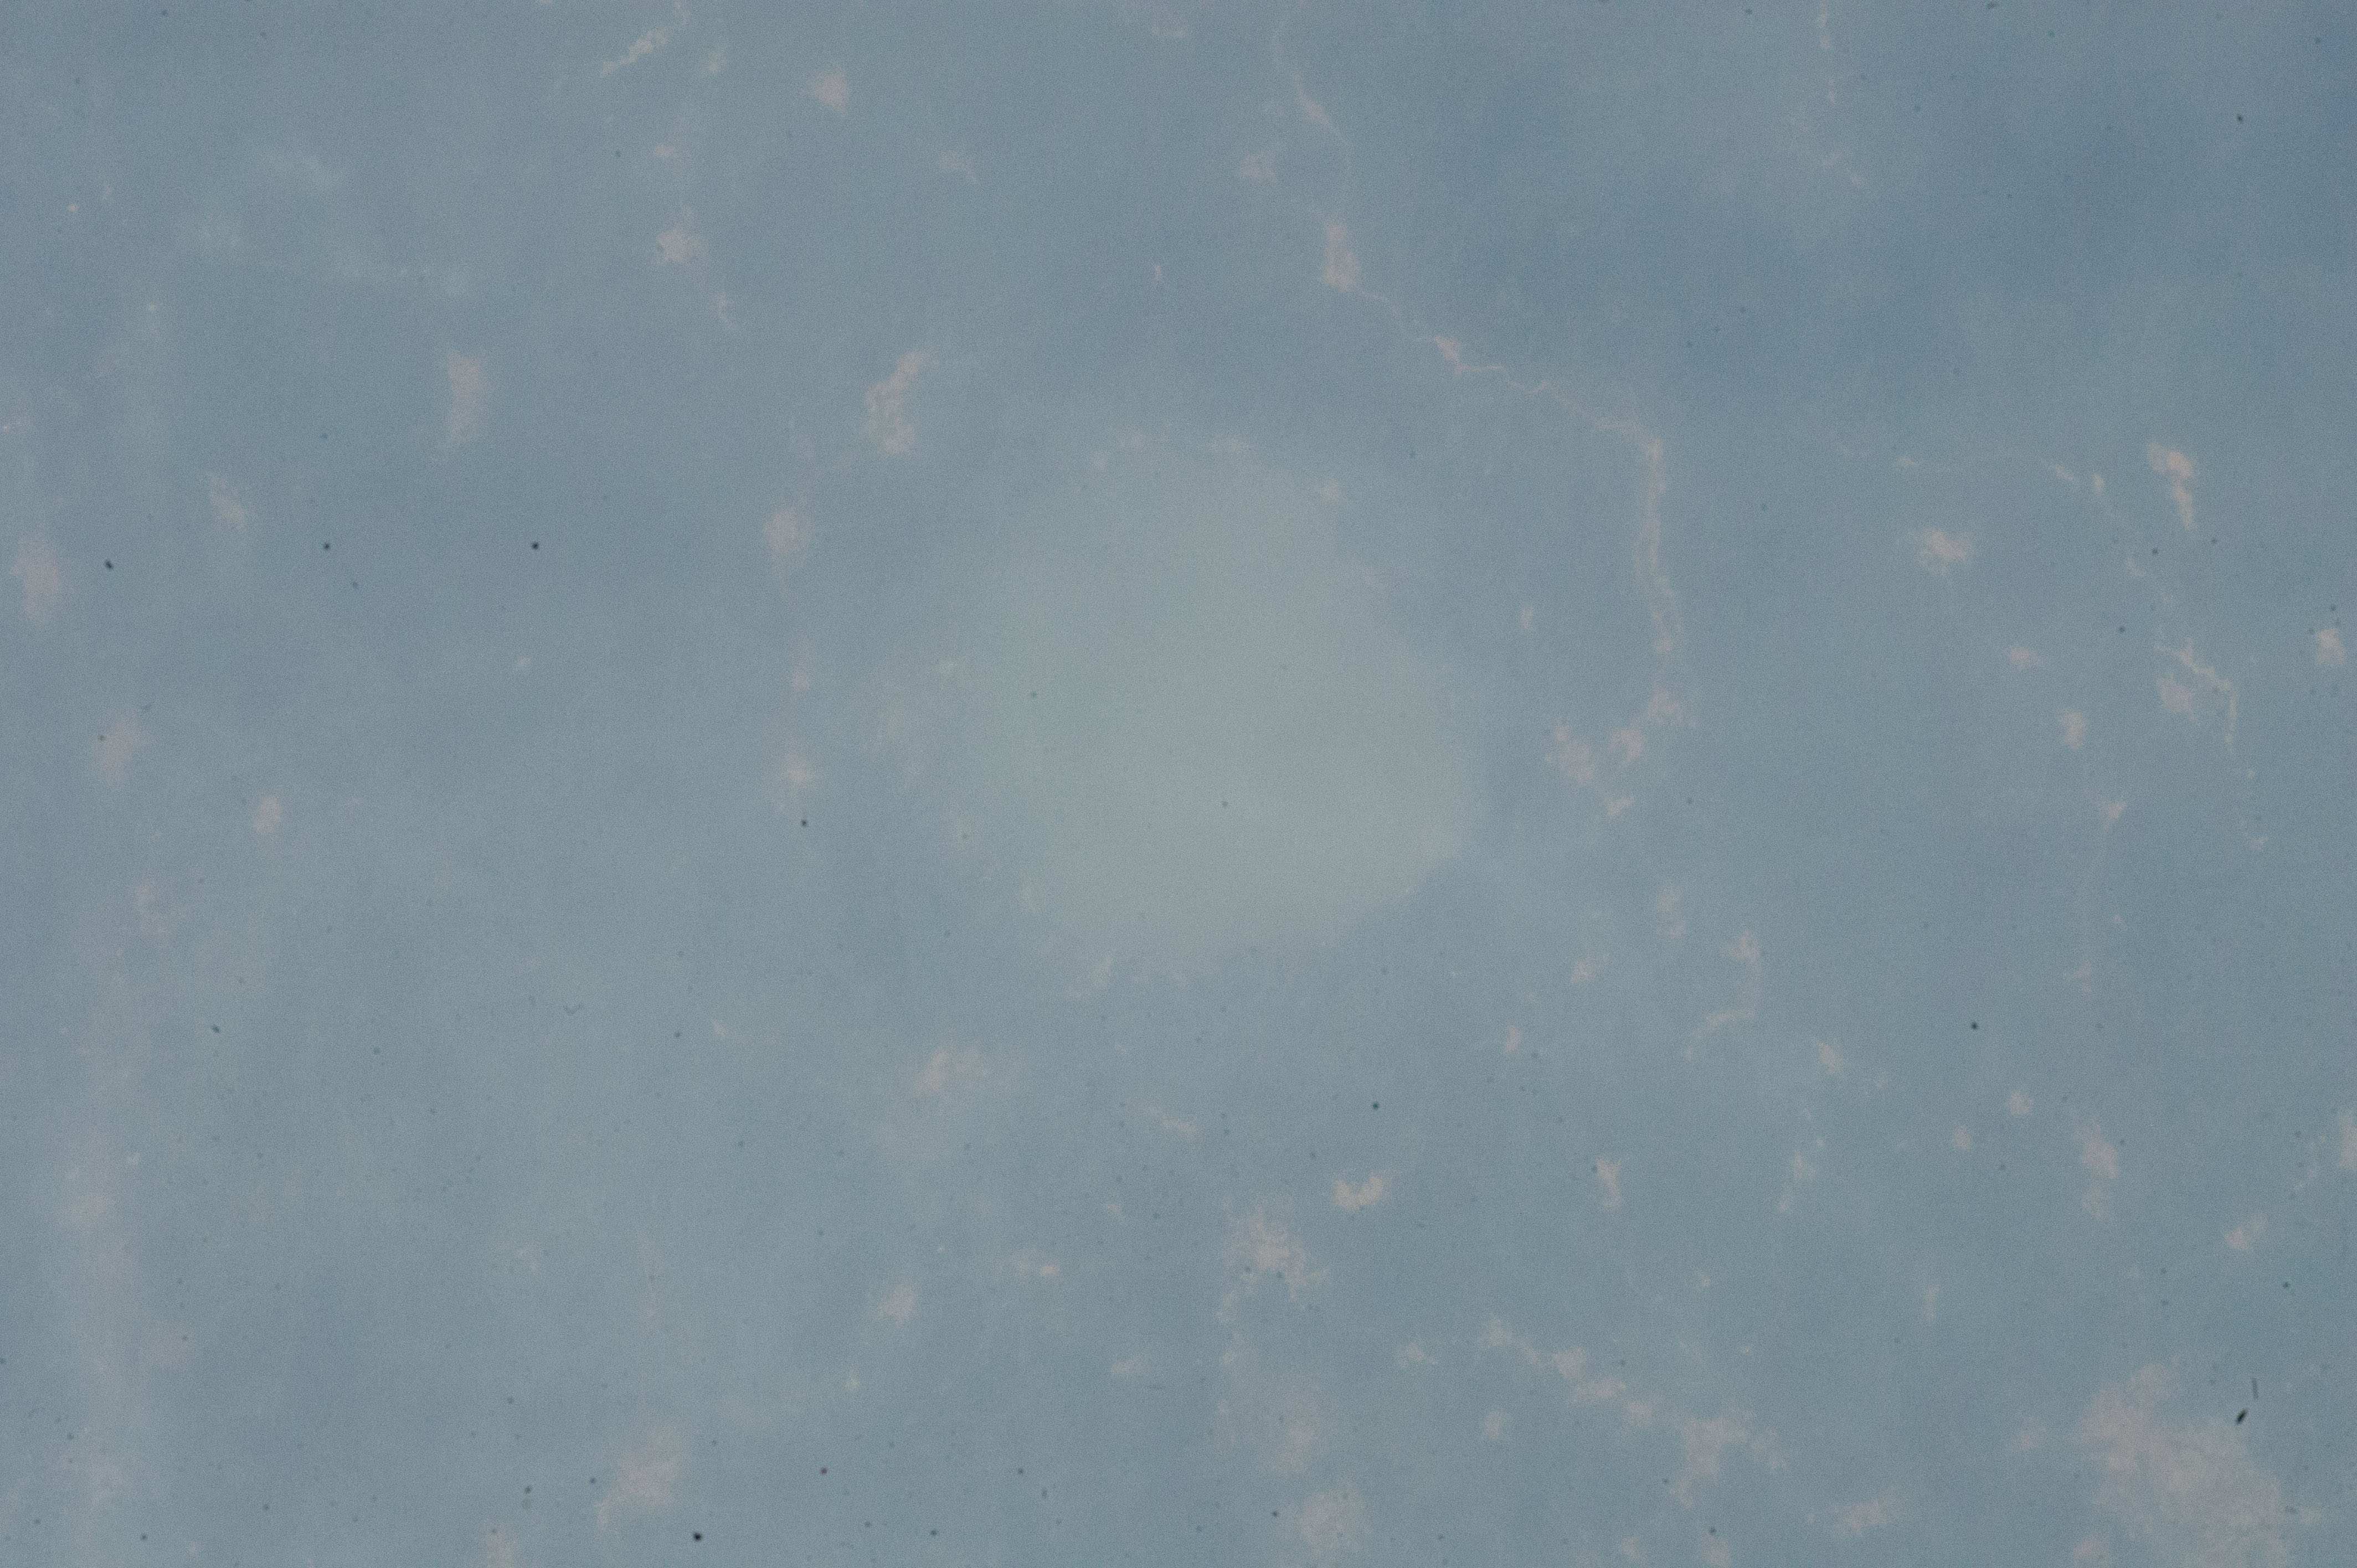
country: GHANA
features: BOSUMTWI IMPACT CRATER, LAKE, FOREST, ROADS, DENSE HAZE, SOFT
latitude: 6.5
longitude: -1.4
